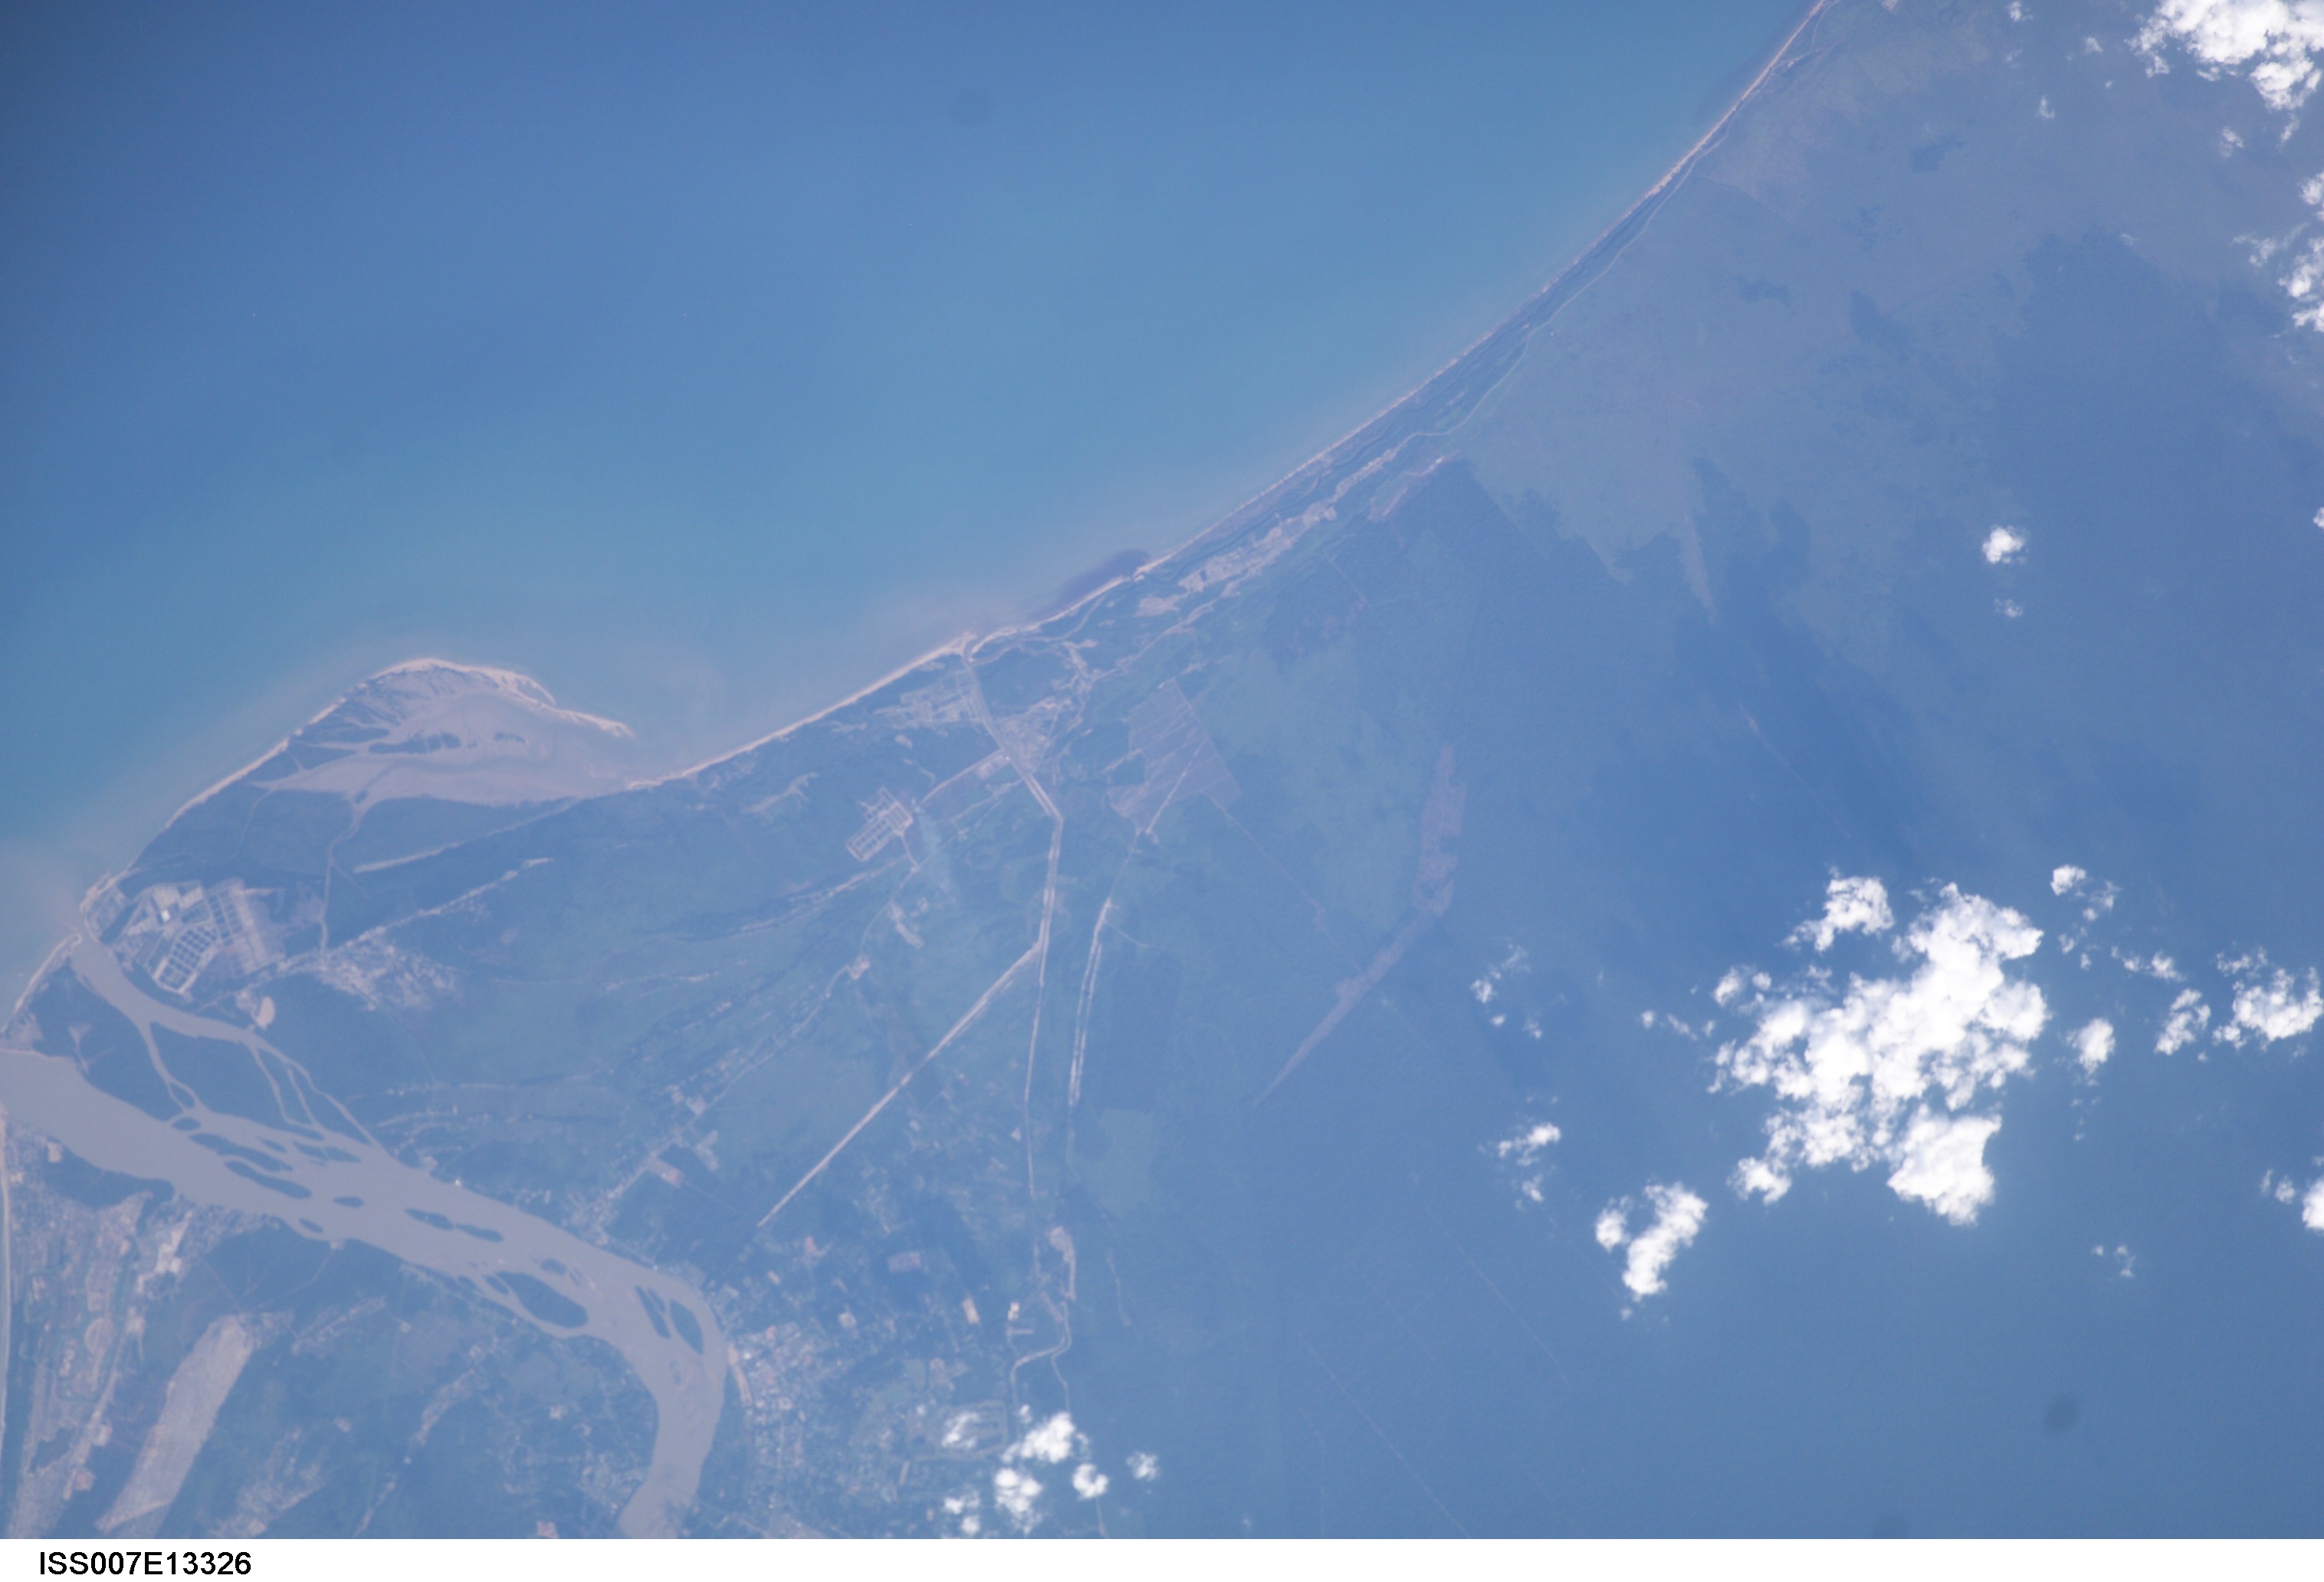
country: MALAYSIA
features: COAST, PAHANG RIVER, PEKAN, MARSH
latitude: 3.5
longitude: 103.5
